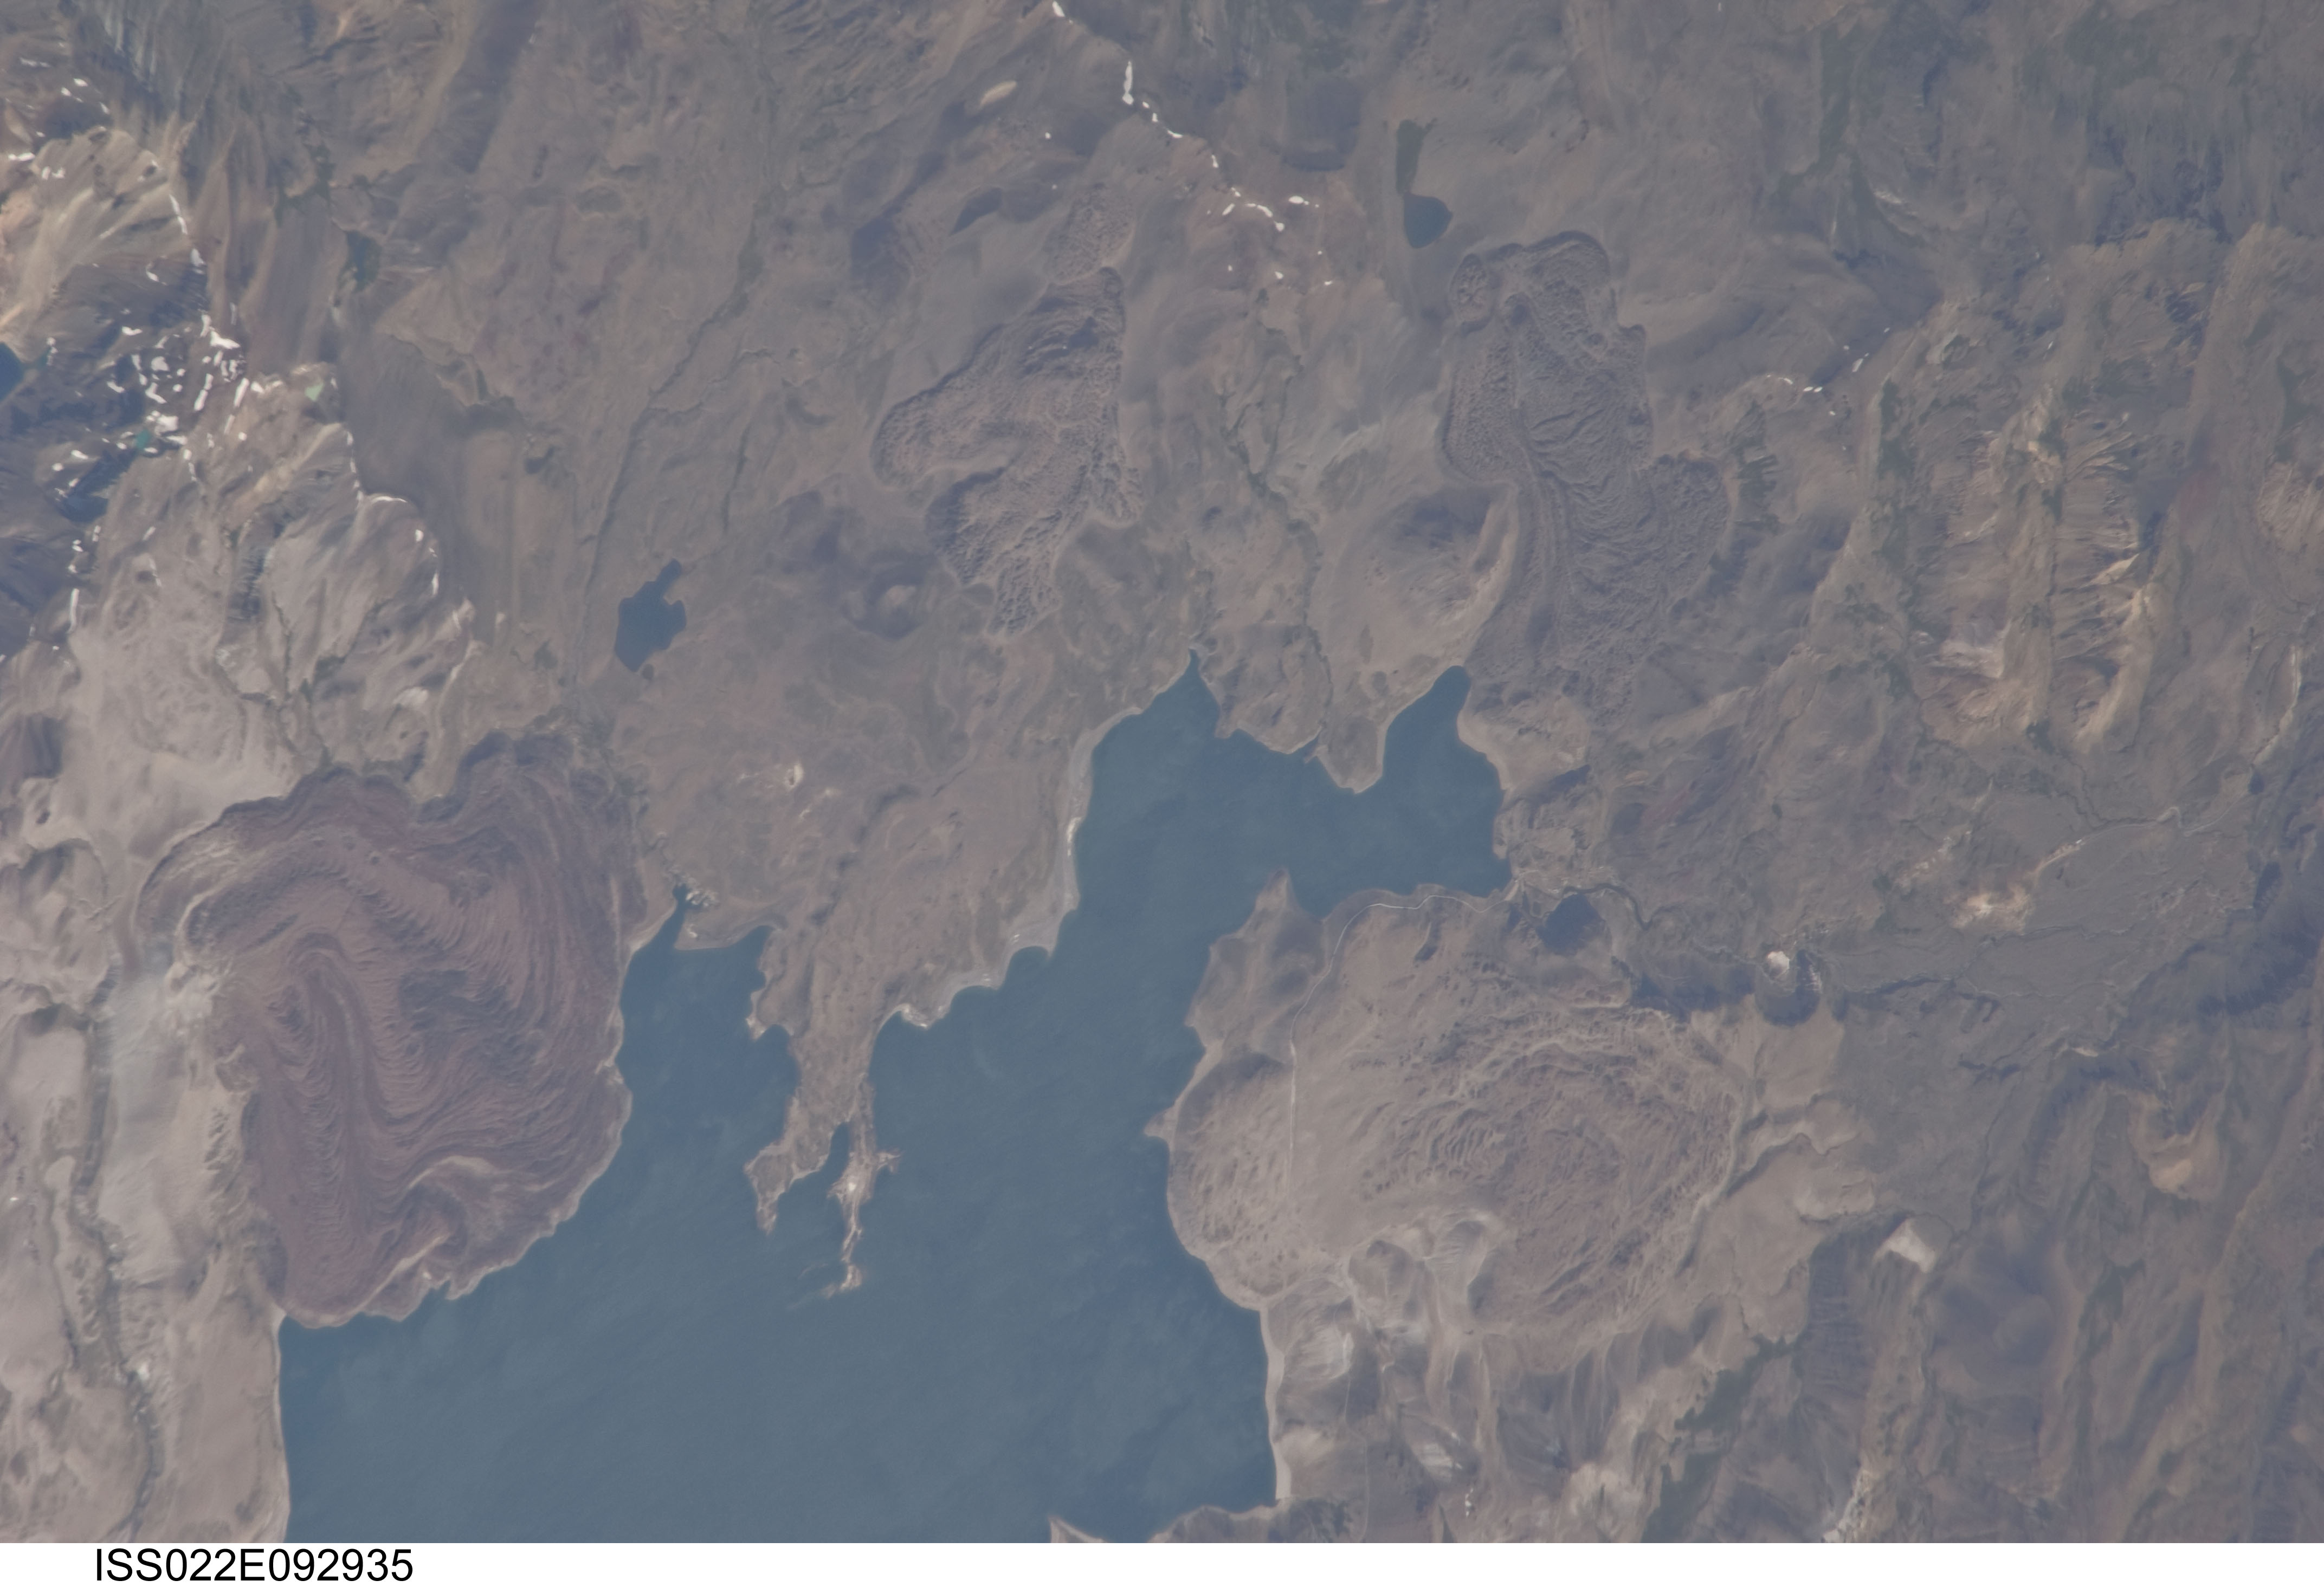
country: CHILE
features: LAKE OF MAULE, LAVA FLOWS, ANDES MTS., SNOW, SMALL LAKES
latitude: -36.0
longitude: -70.6
